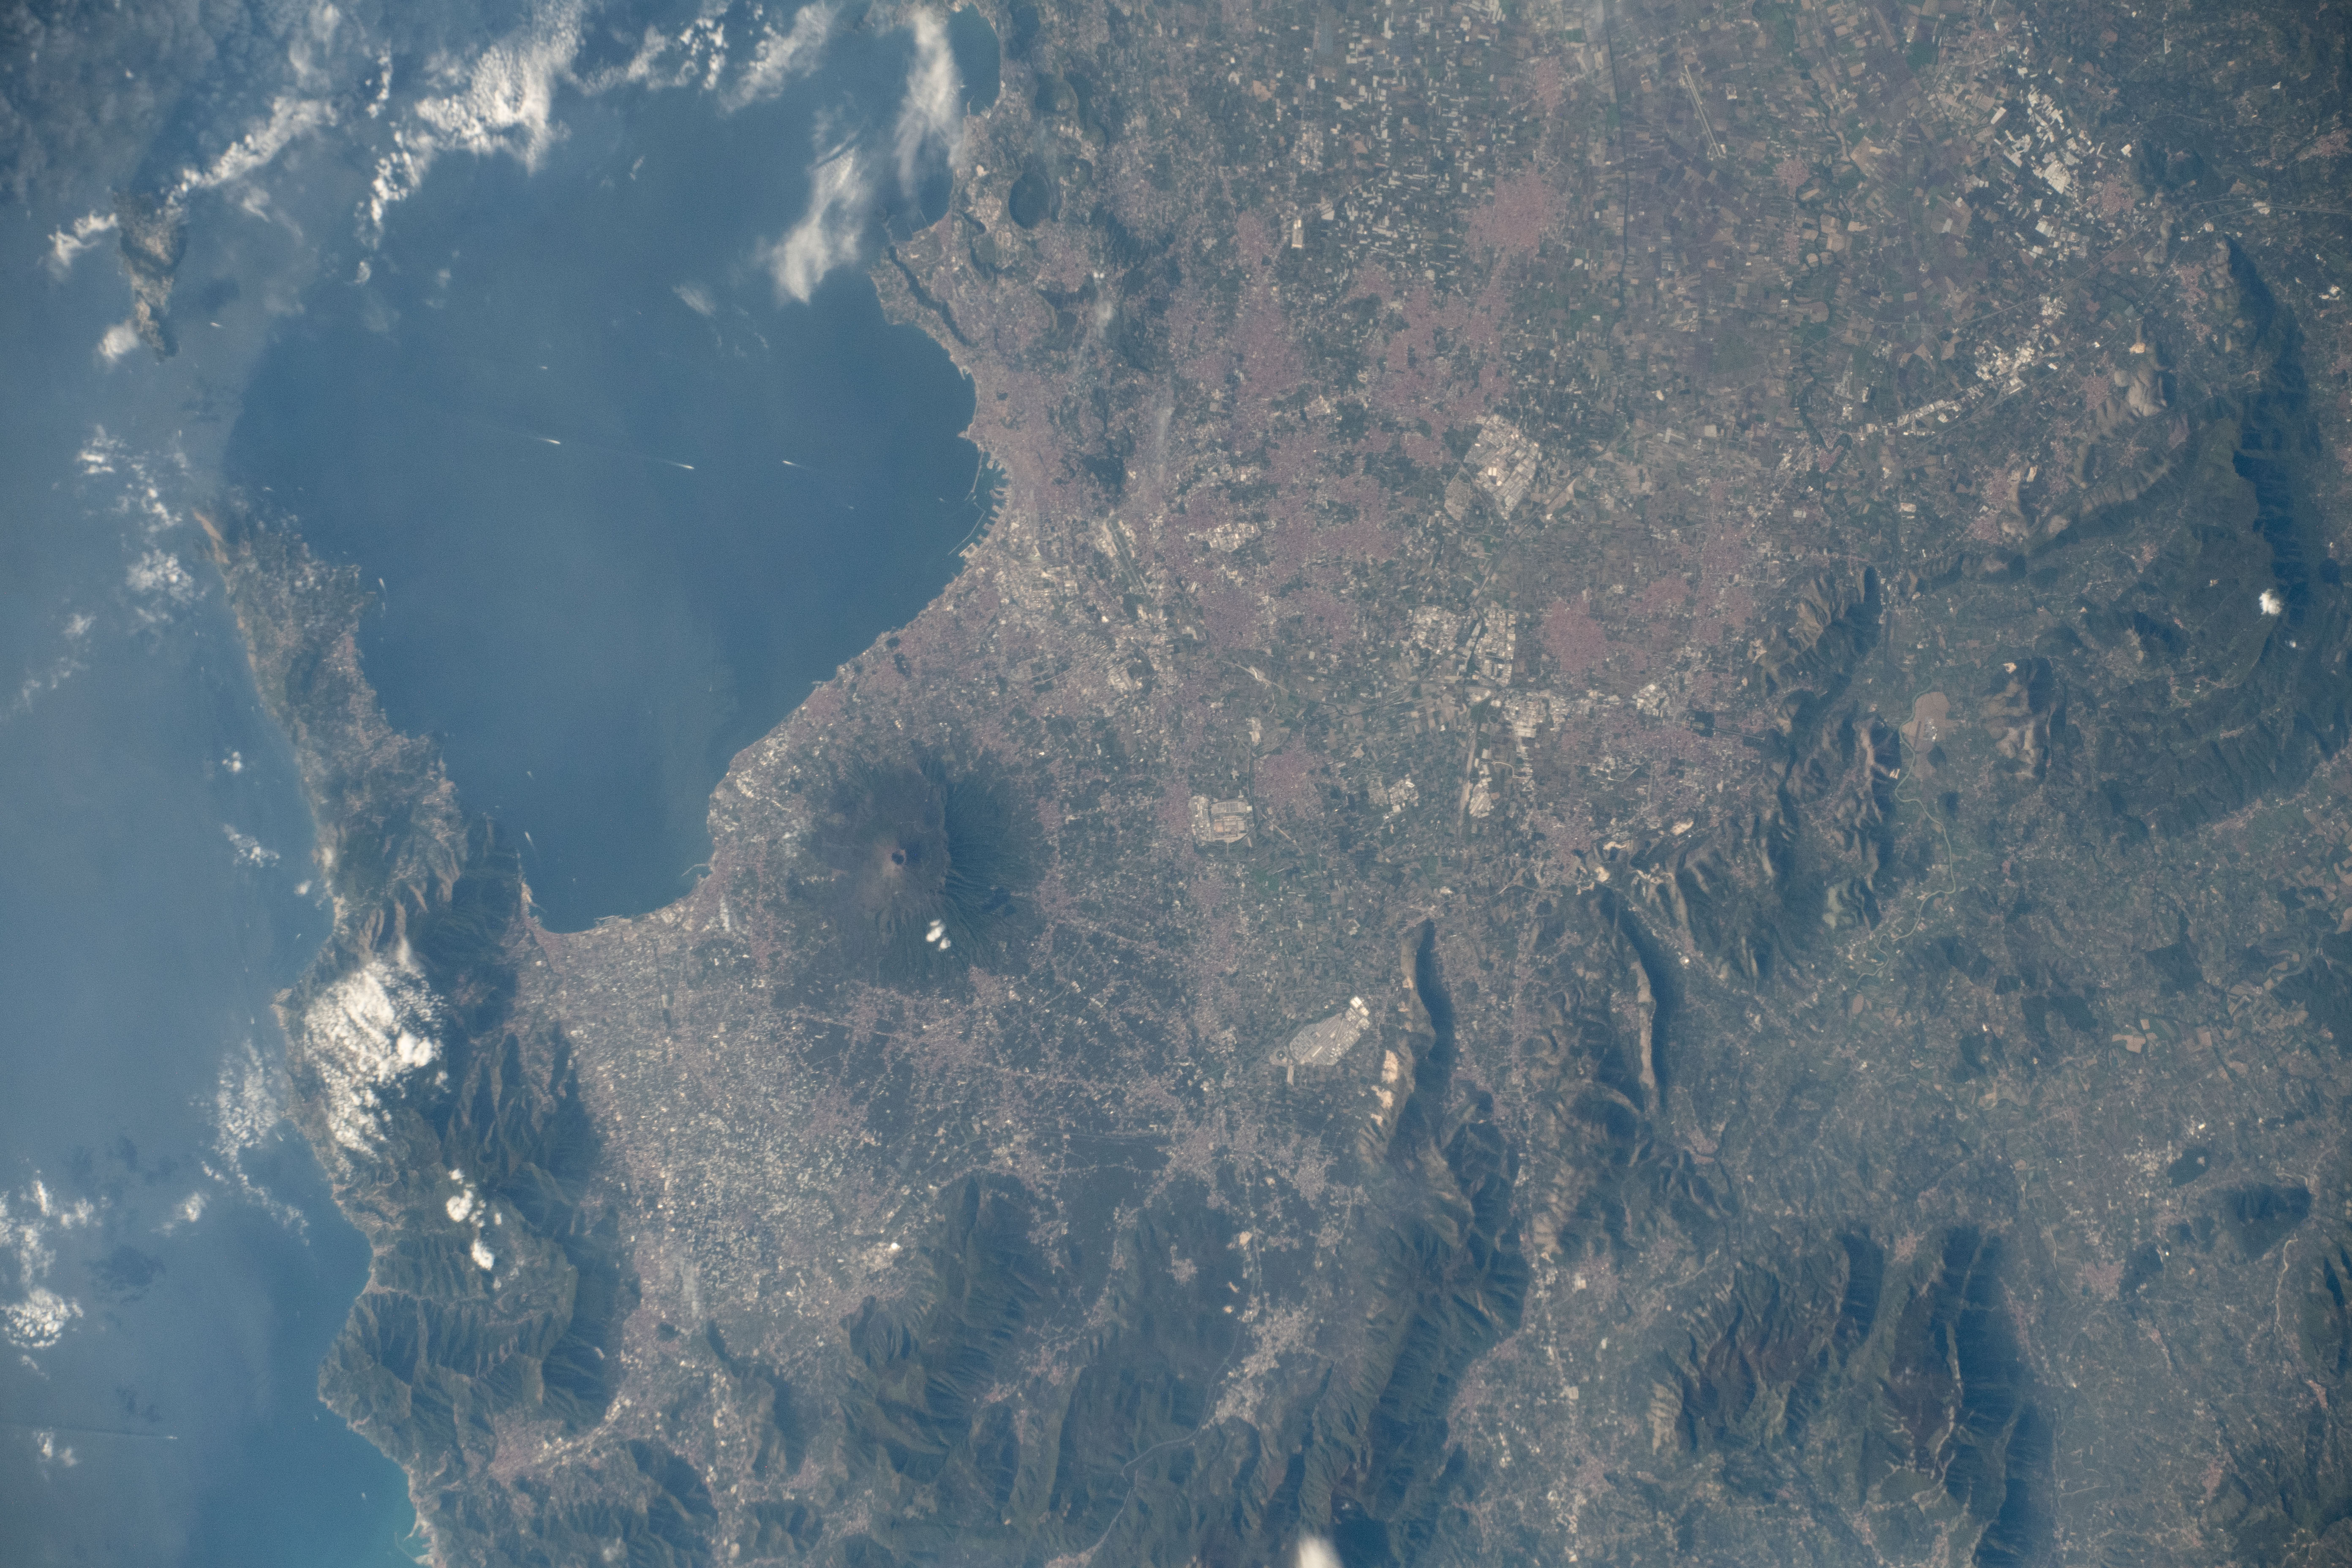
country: ITALY
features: METROPOLITAN CITY OF NAPLES, VESUVIUS
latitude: 40.9
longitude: 14.4
